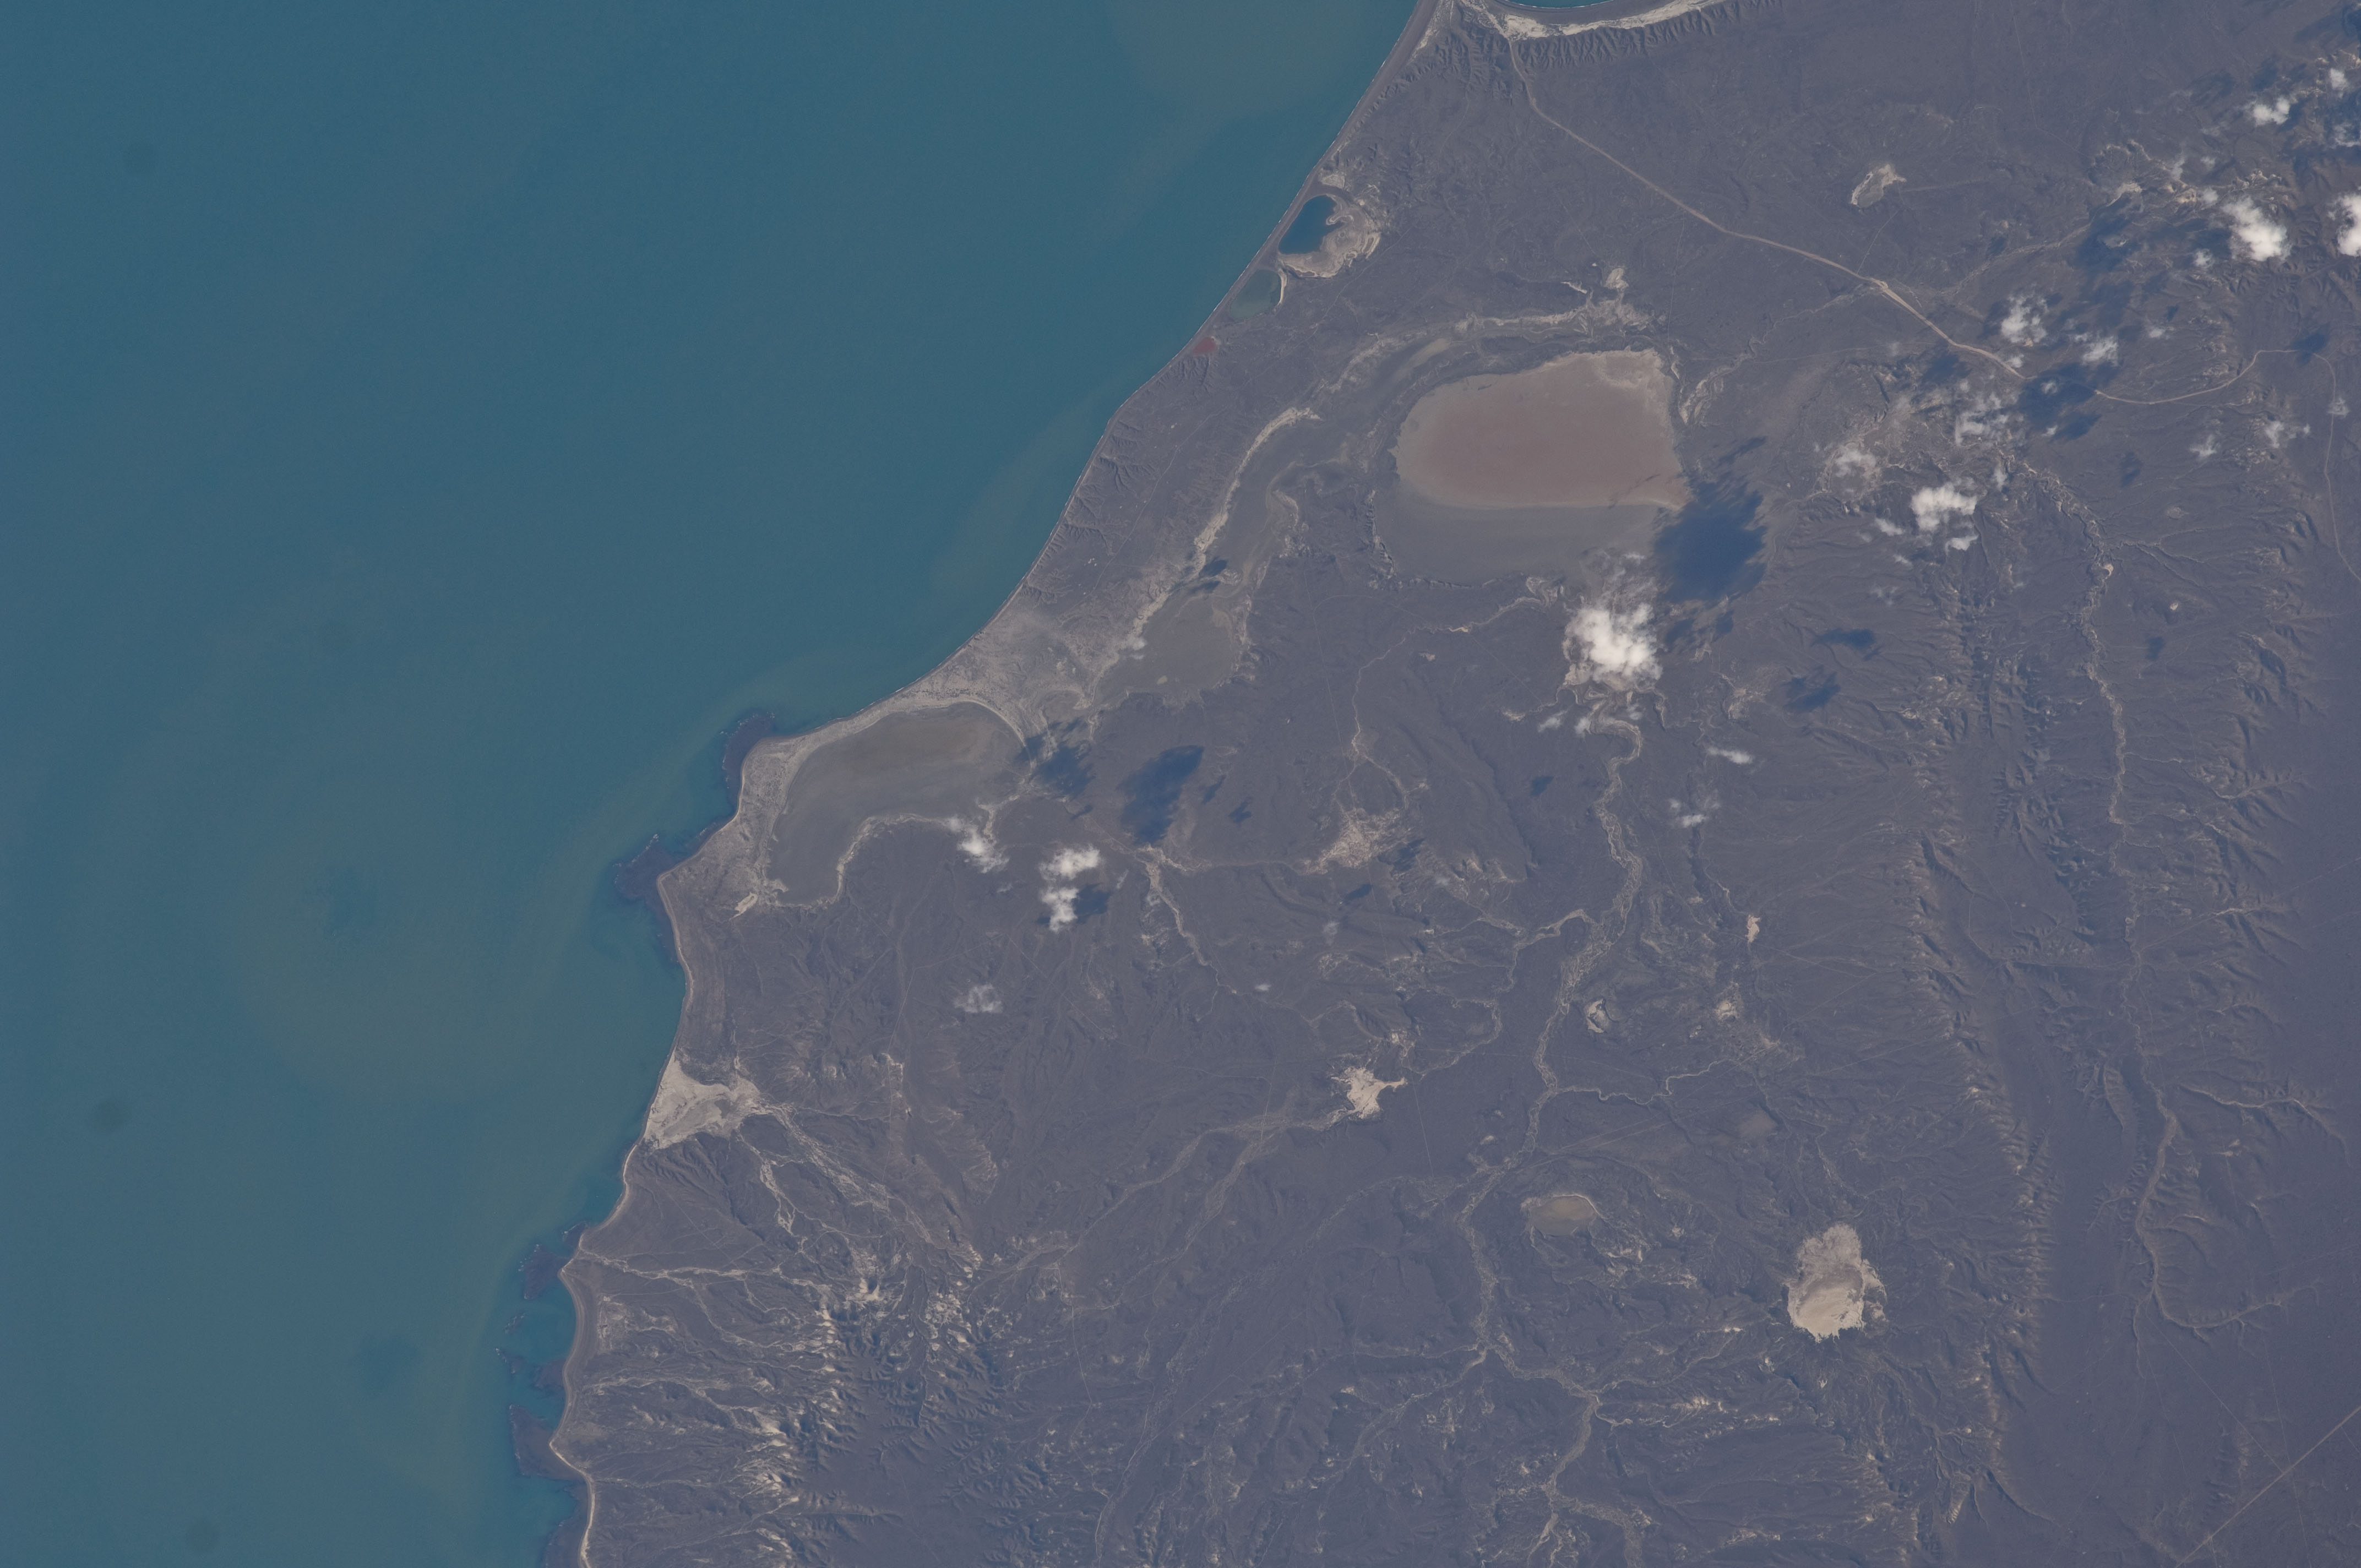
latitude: -47.2
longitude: -65.9
